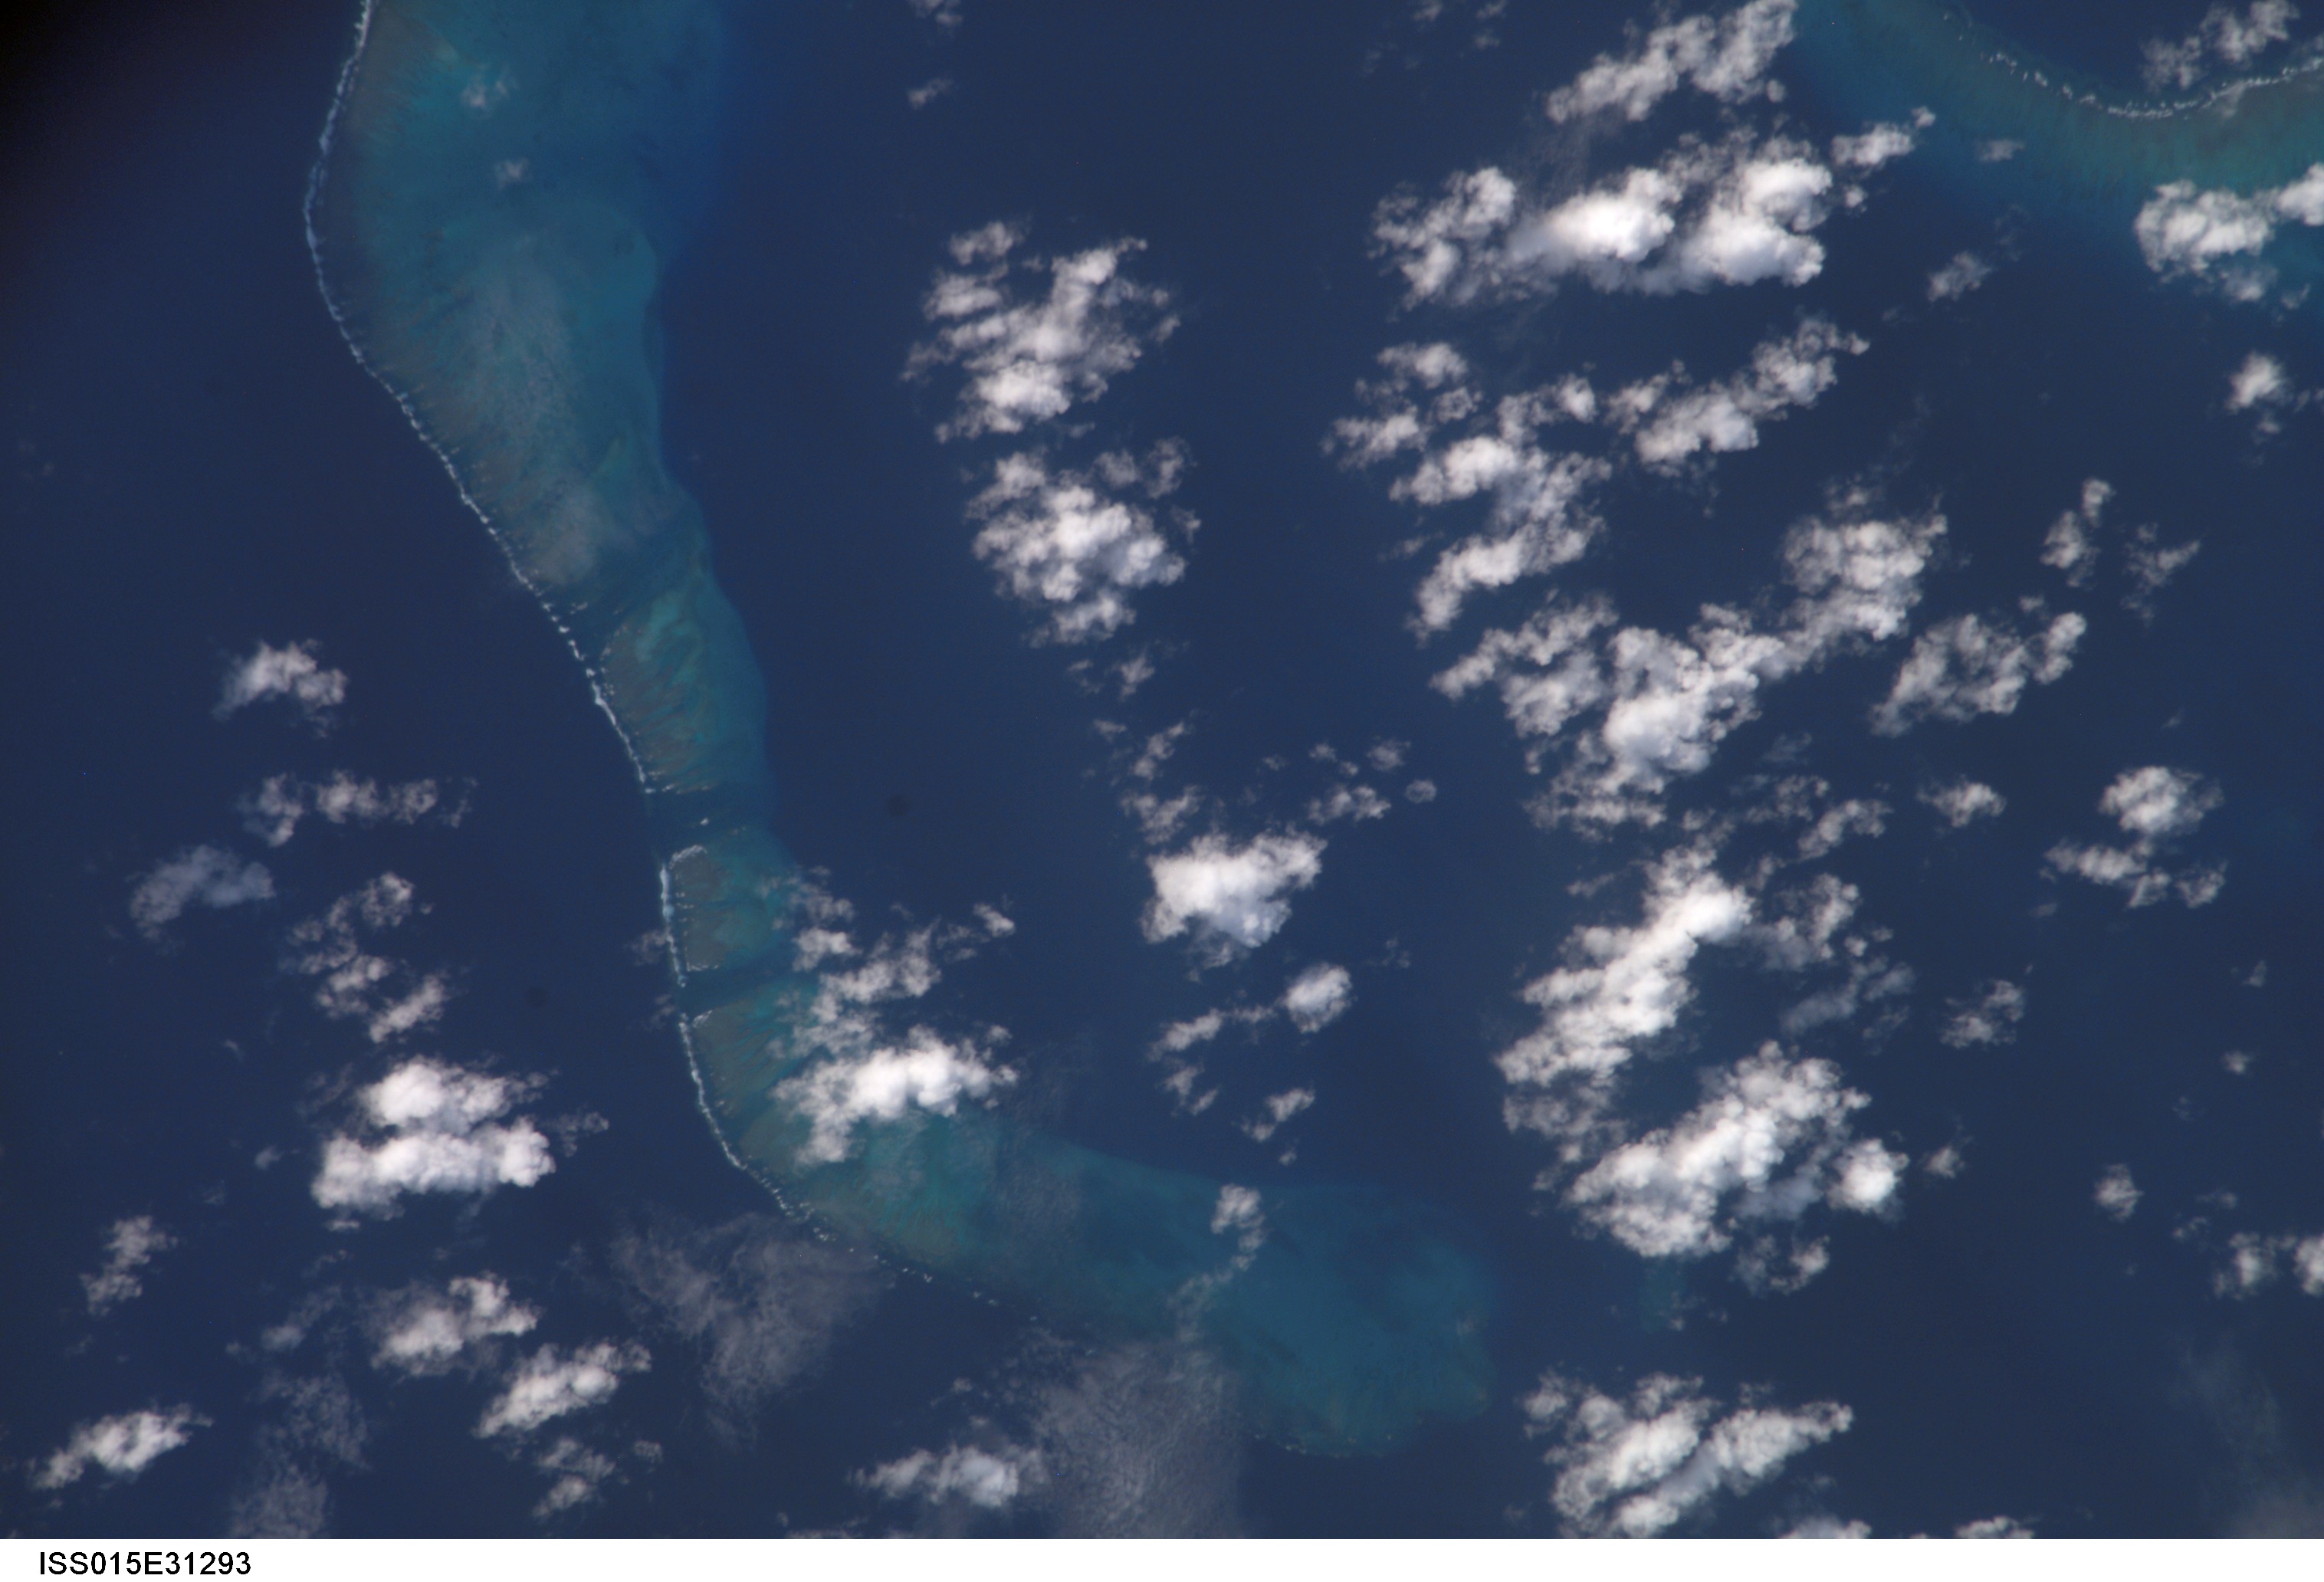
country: CORAL SEA
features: NE. HOLMES REEF
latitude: -16.4
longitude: 148.0
